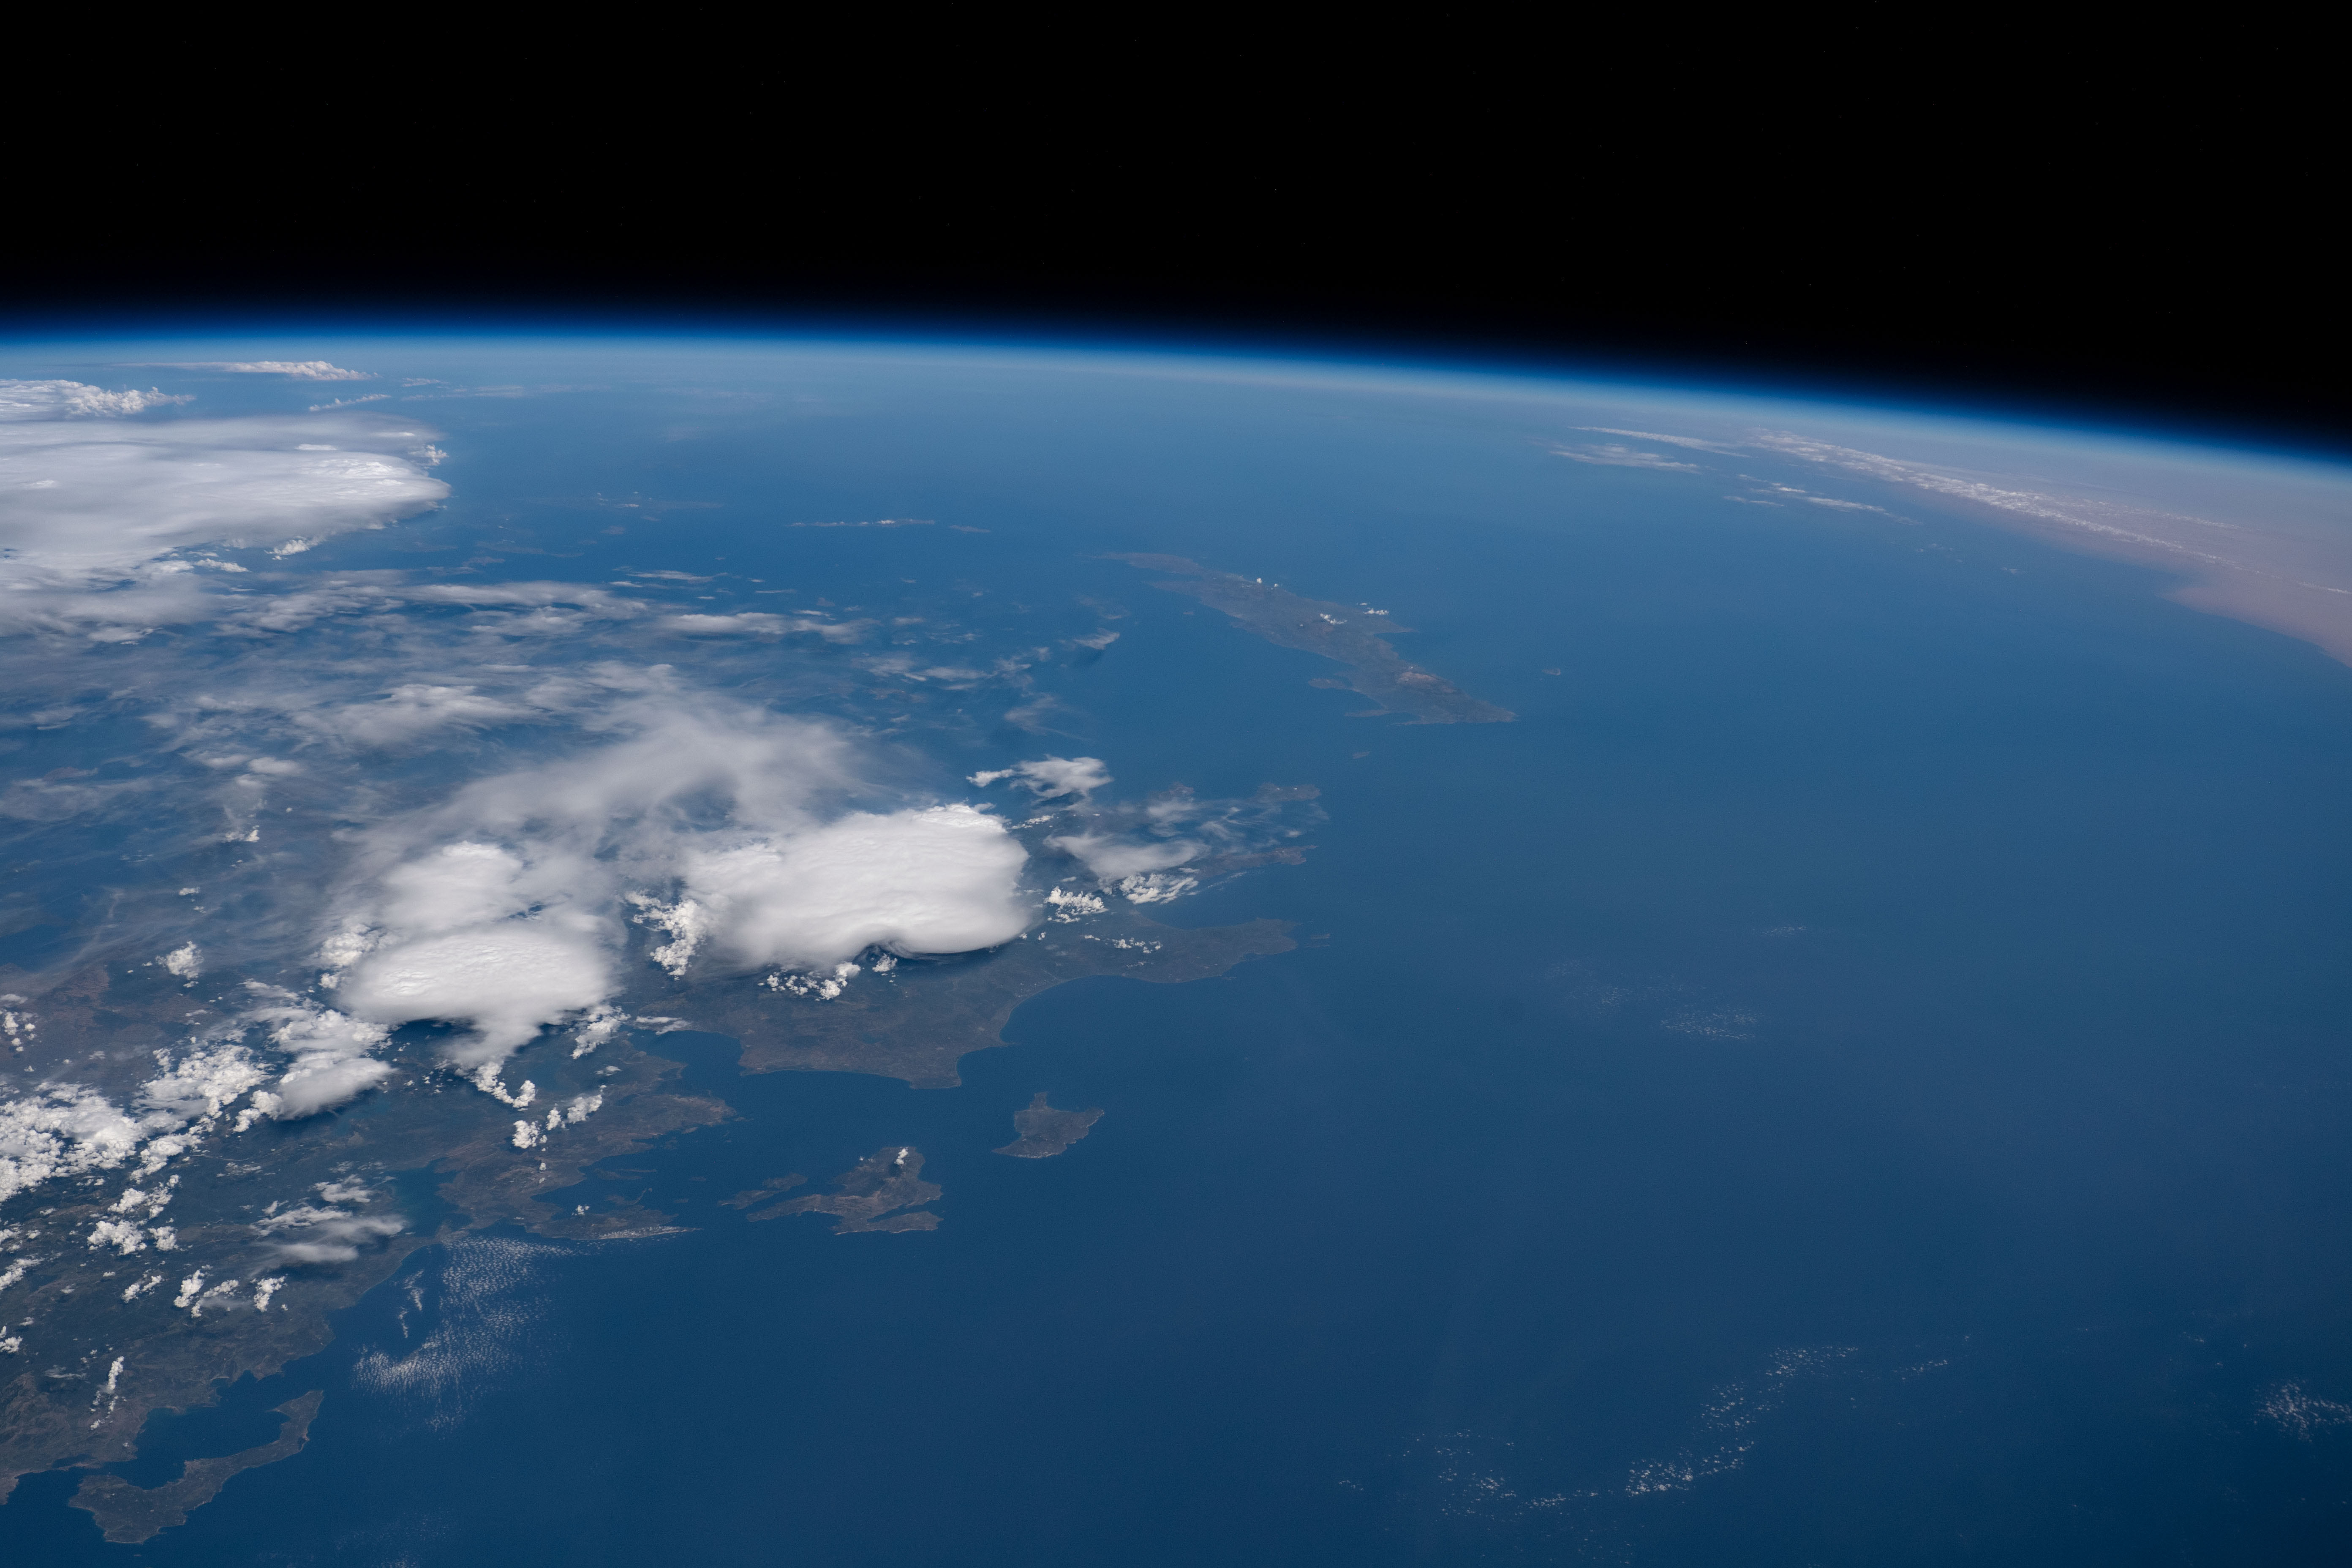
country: GREECE
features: KALAMATA, CRETE, IONIAN SEA, MYRTOON BASIN
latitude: 36.5
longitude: 22.7
